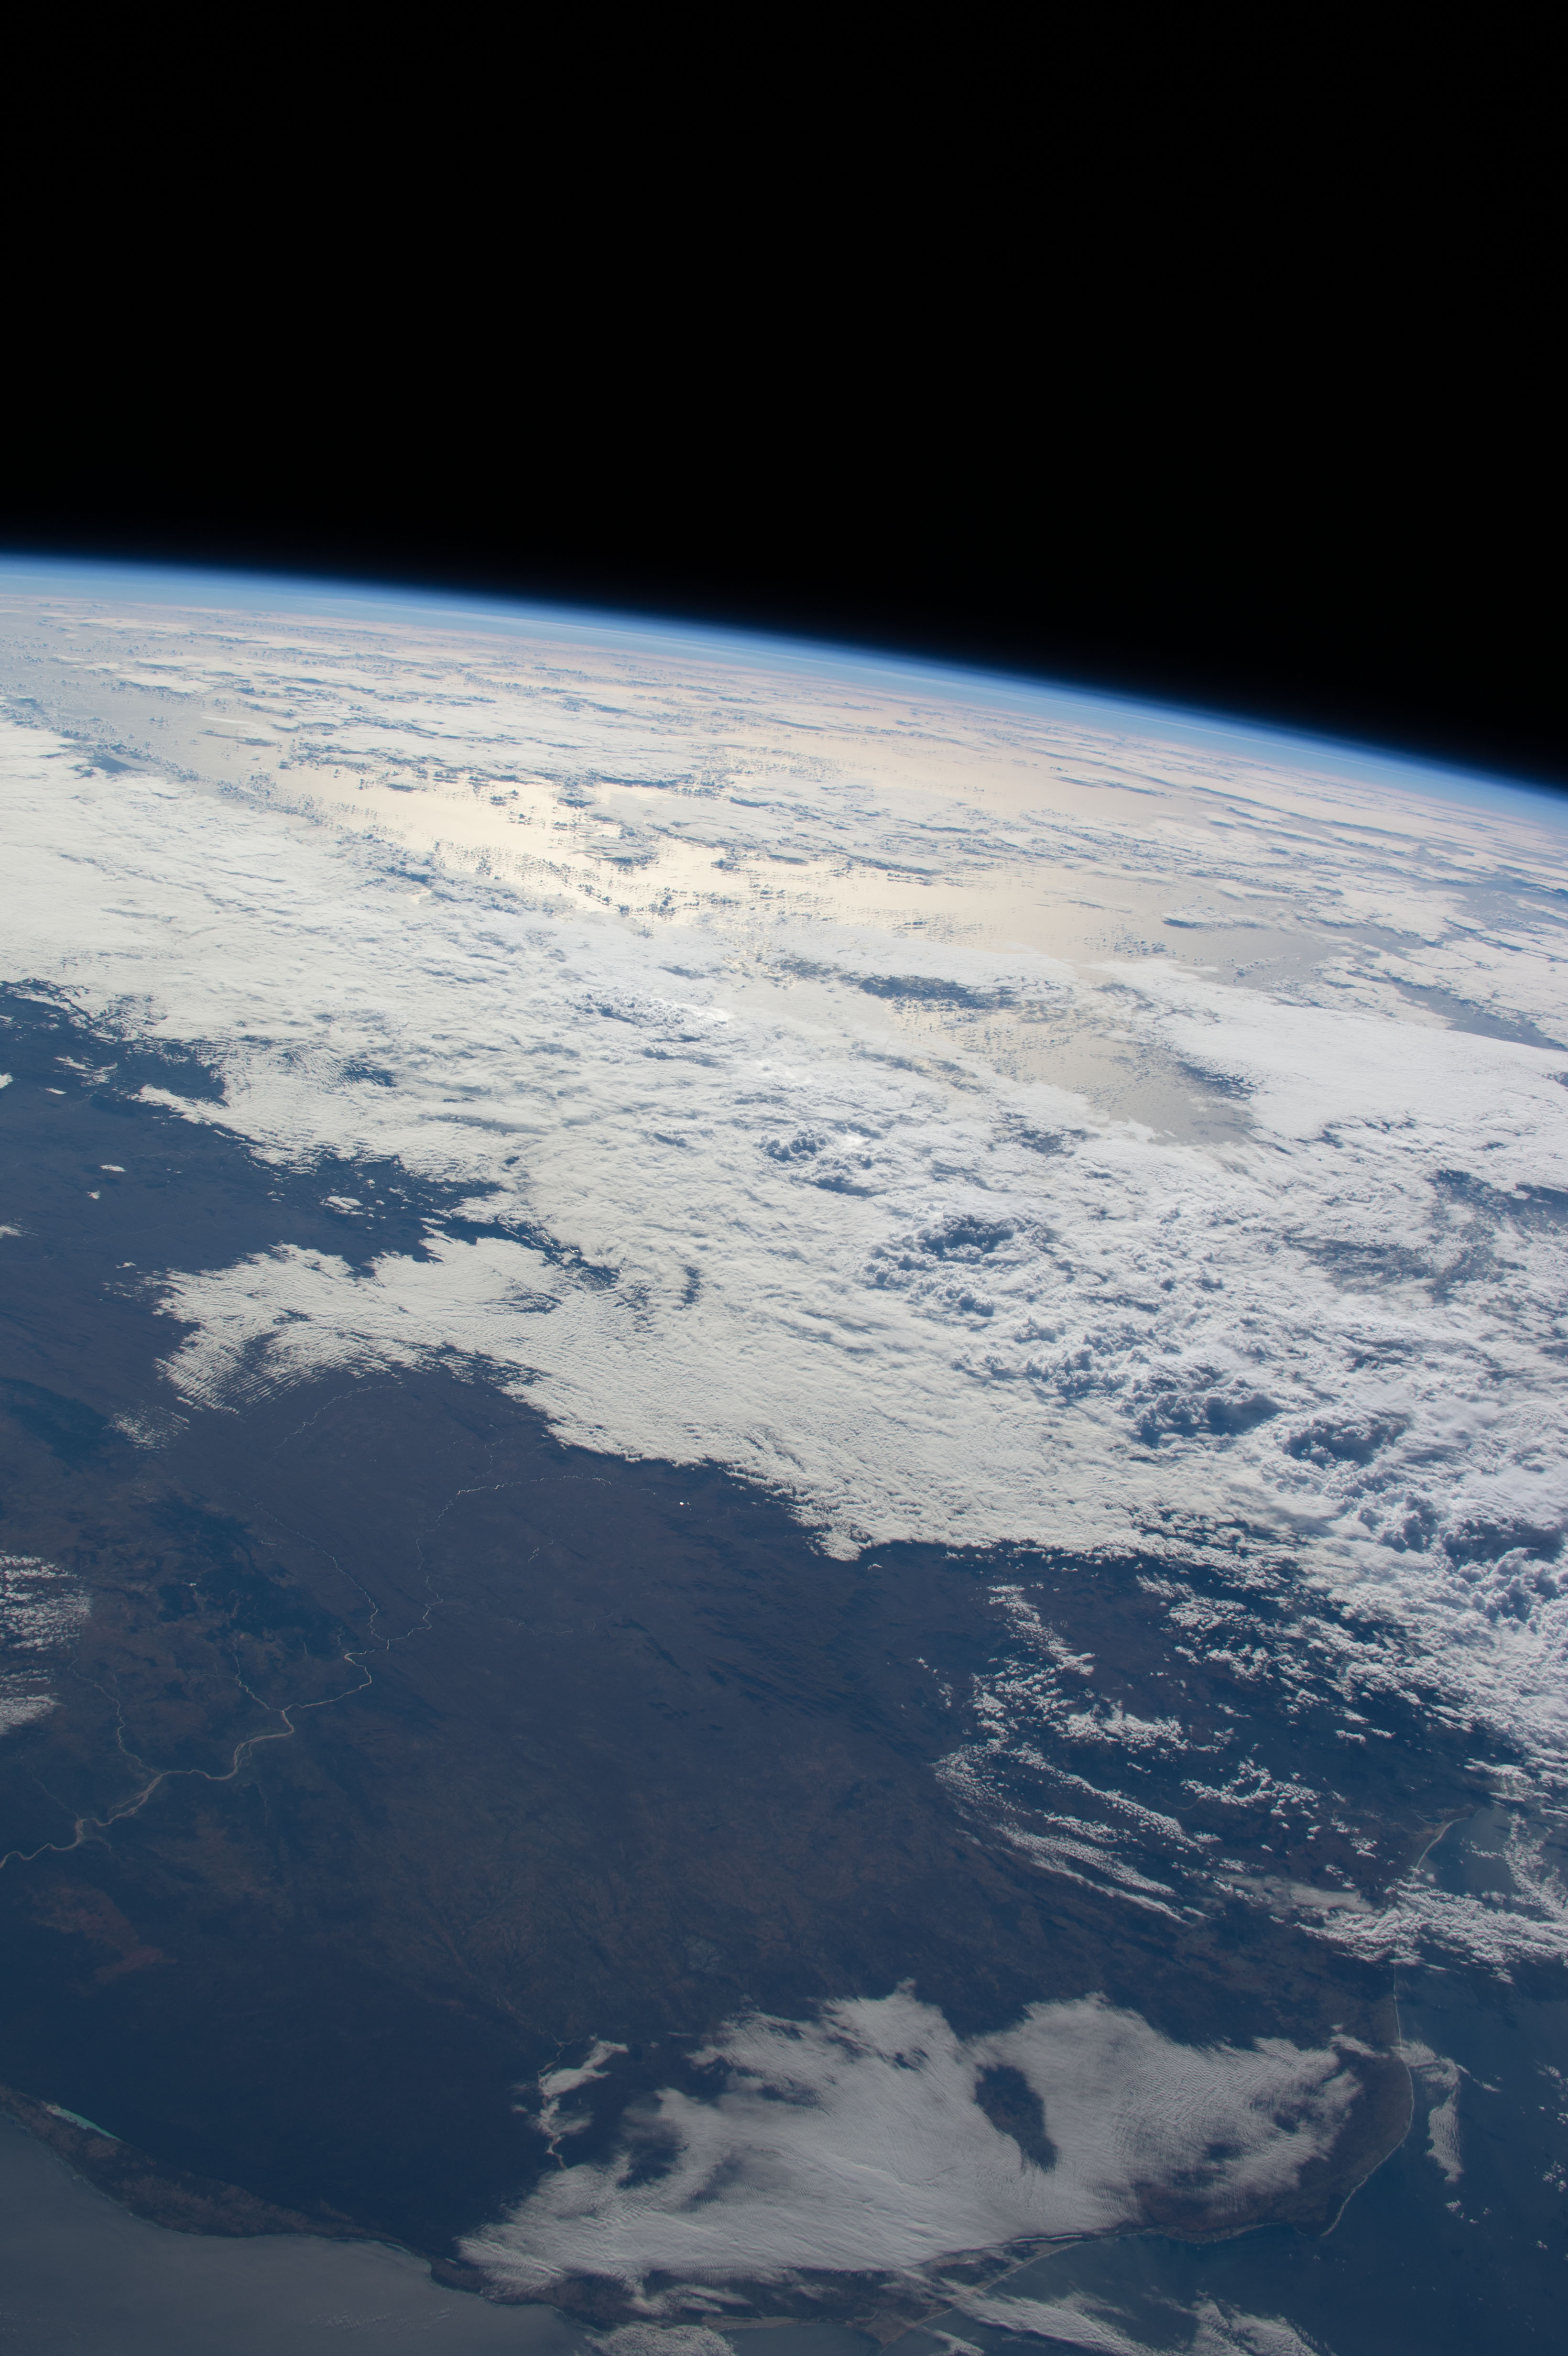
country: MADAGASCAR
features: TOLIARA, ONILAHY RIVER, MOZAMBIQUE CHANNEL, INDIAN OCEAN, ATMOSPHERIC LIMB
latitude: -23.0
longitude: 48.0
